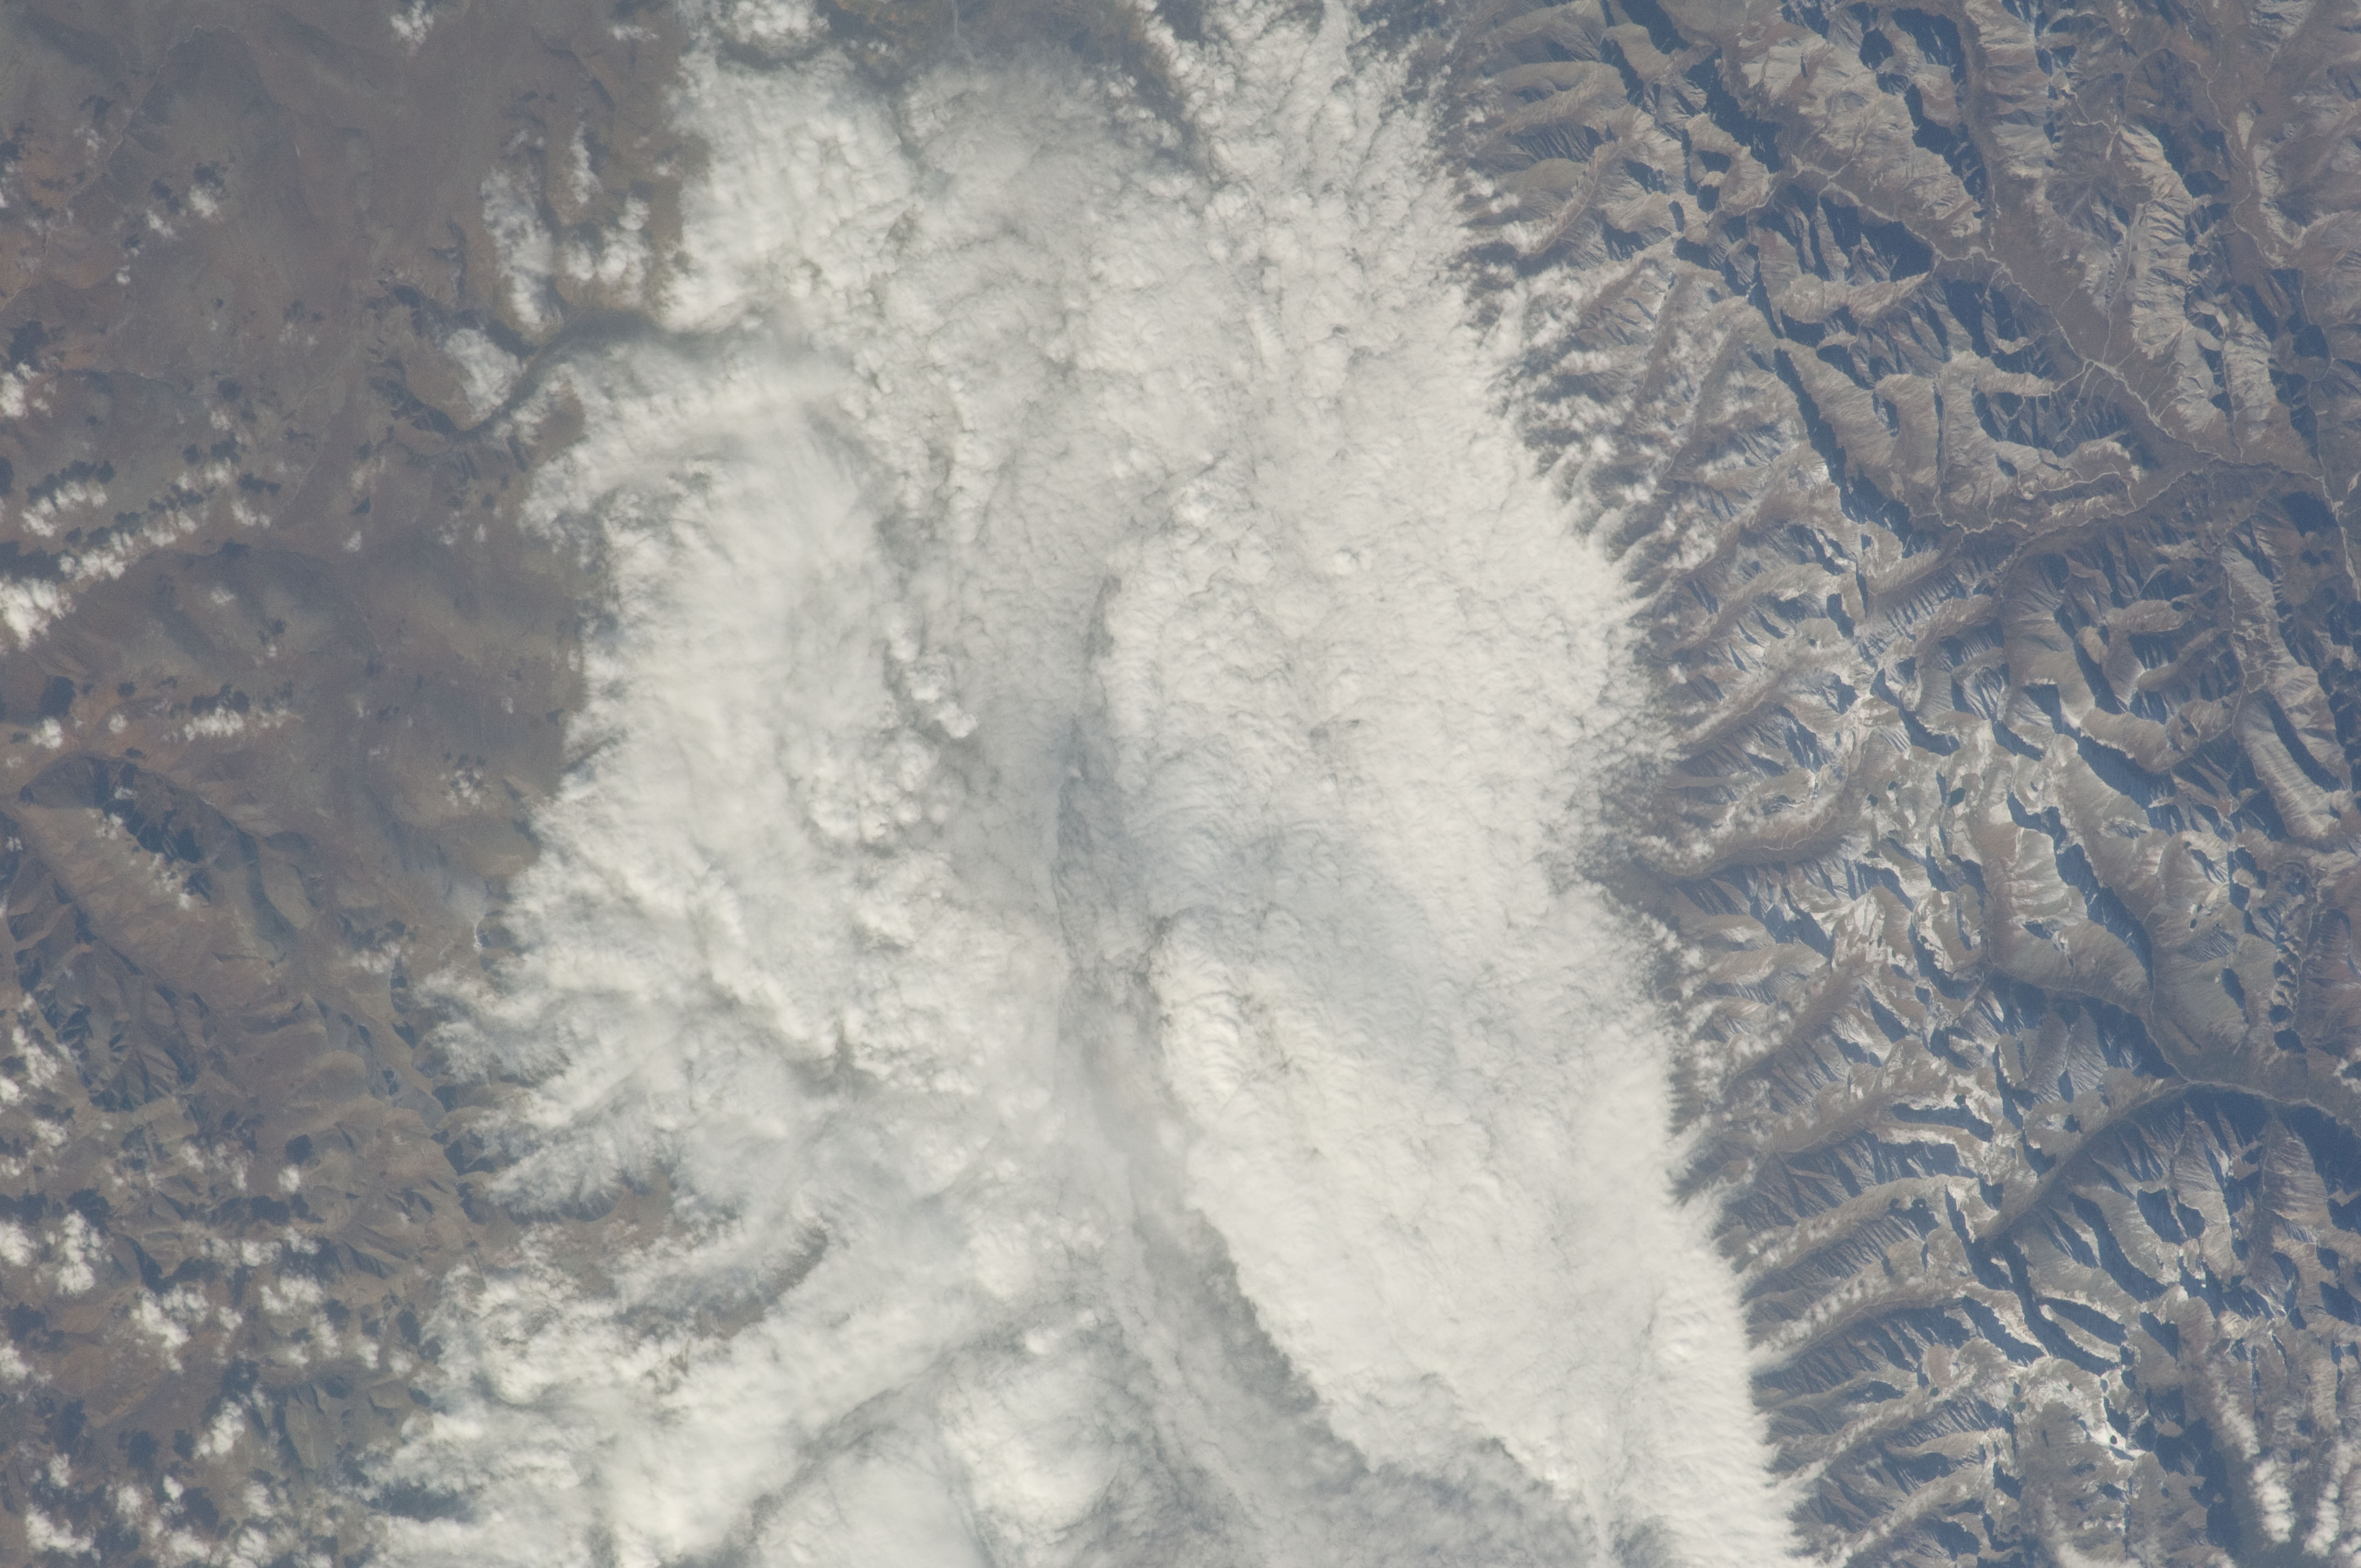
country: RUSSIAN FEDERATION
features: IRKUT RIVER BASIN, MTS., SNOW
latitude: 51.7
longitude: 101.5
